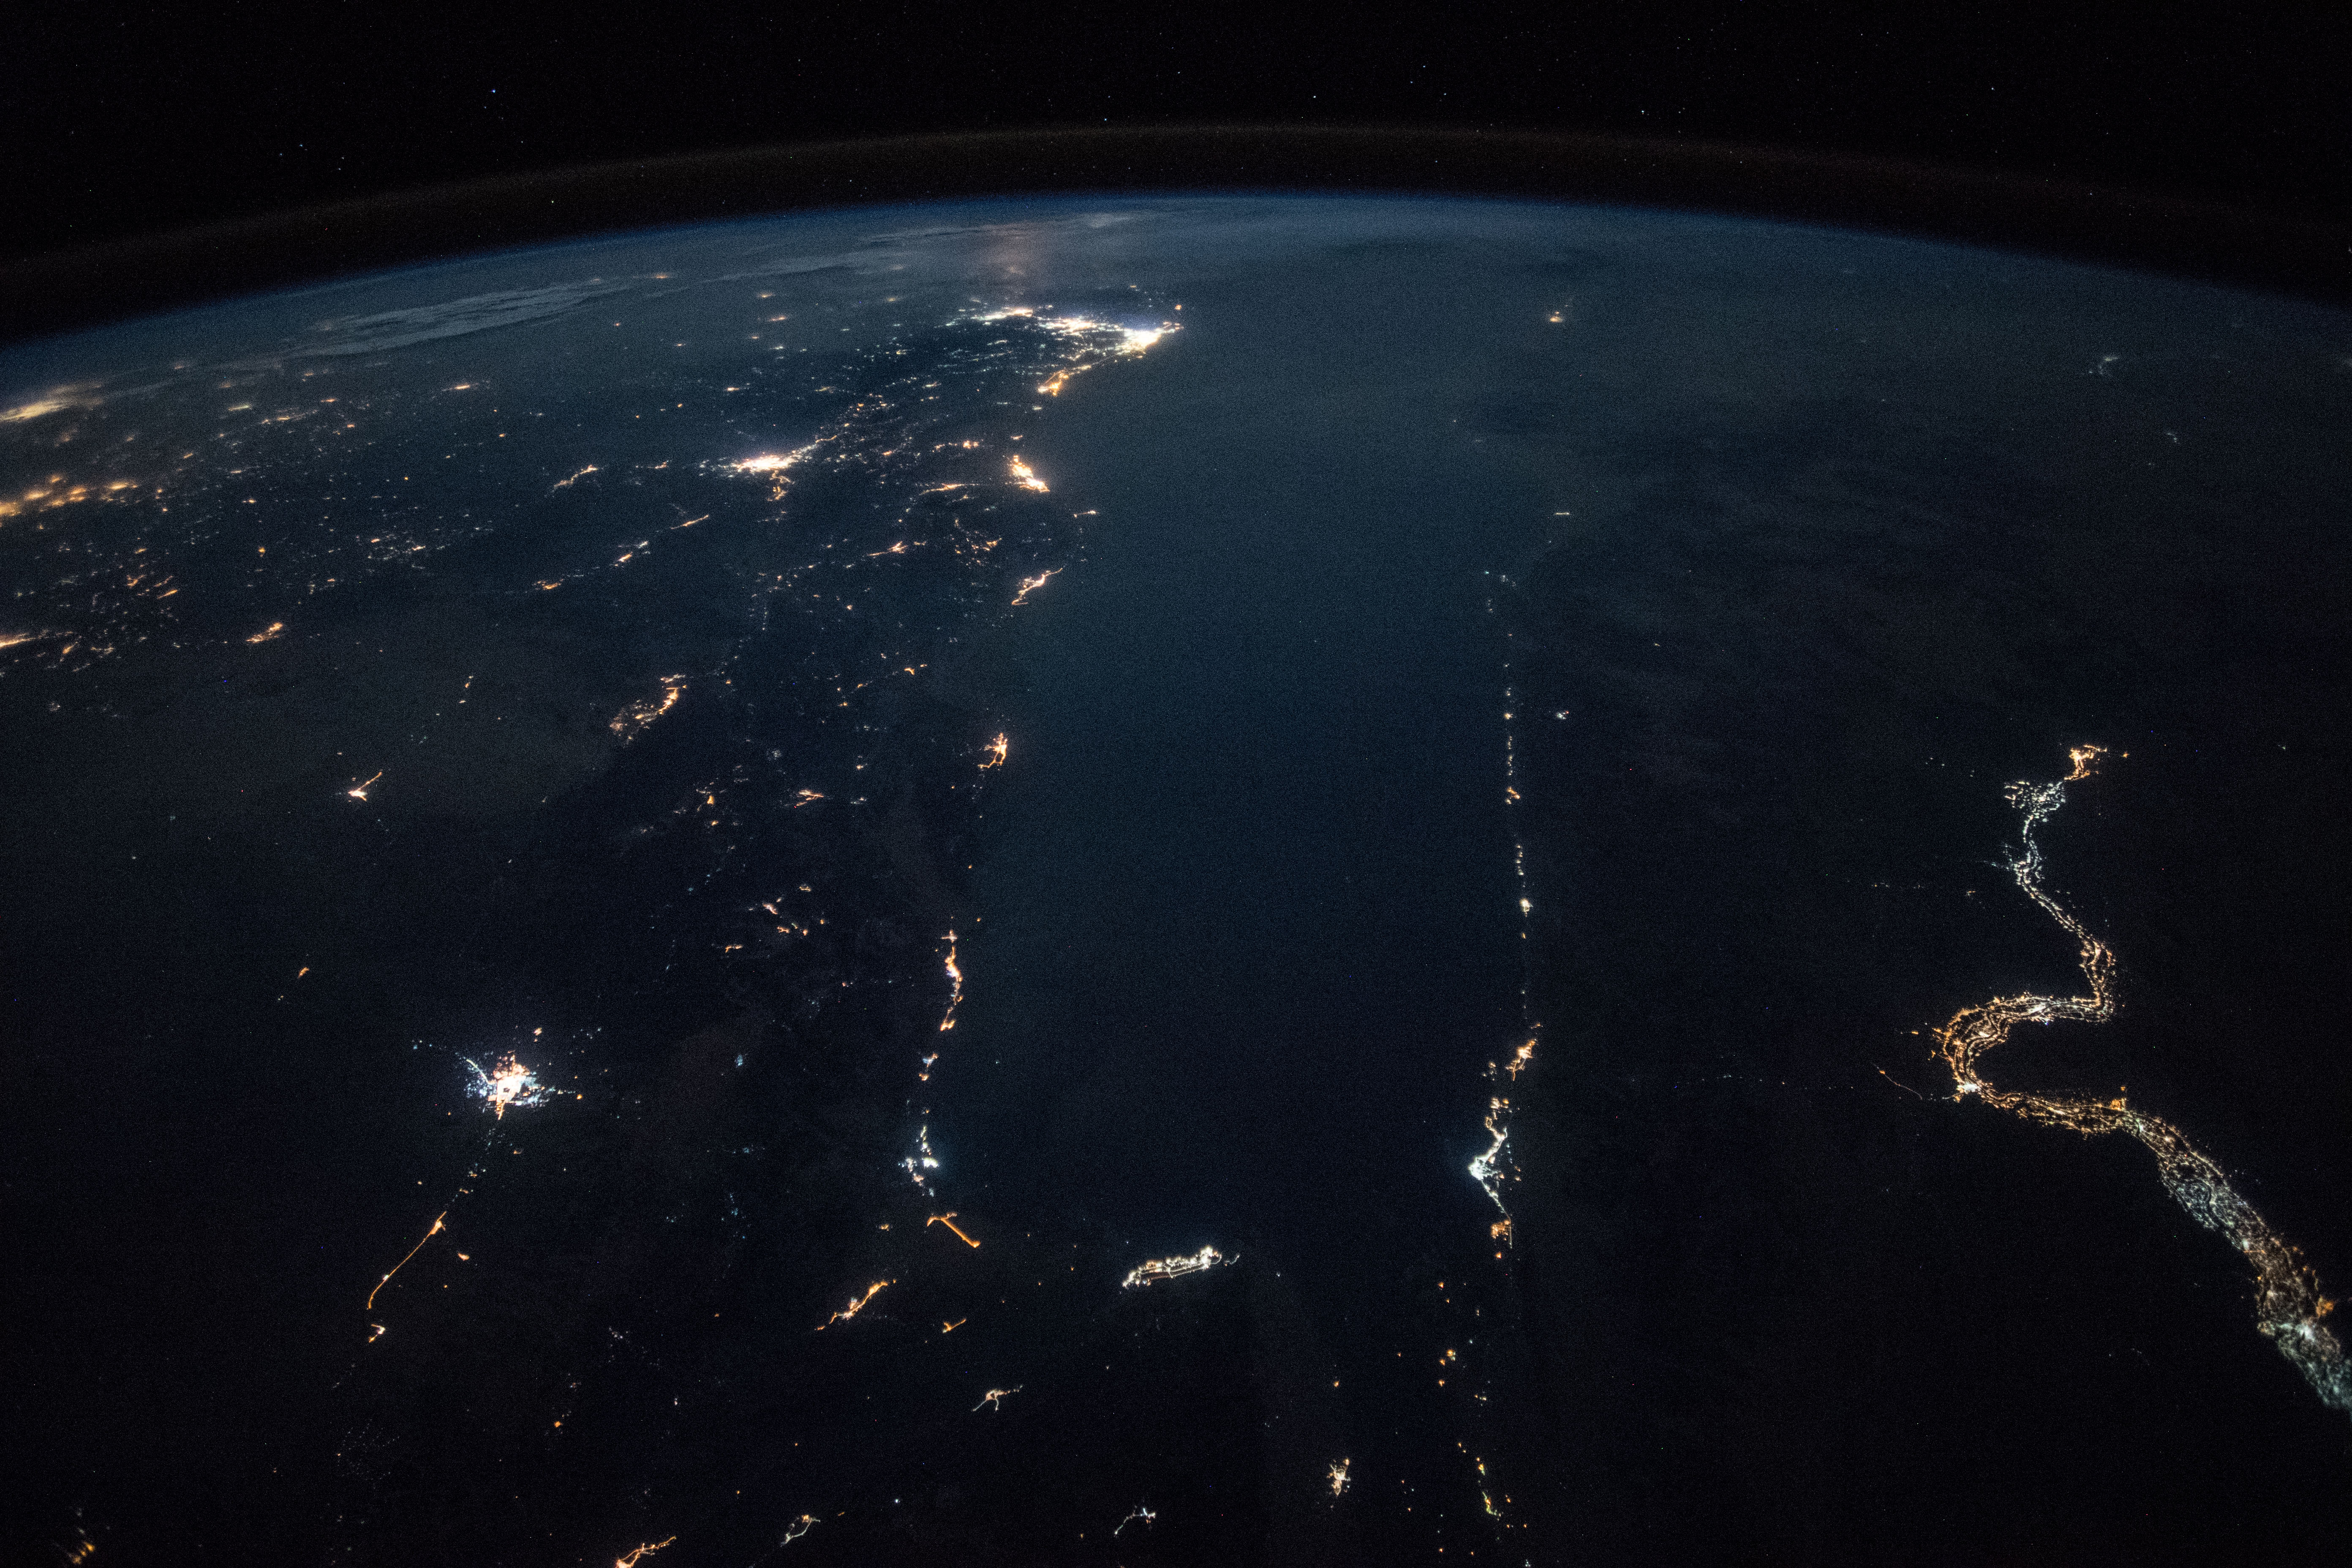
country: SAUDI ARABIA
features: GULF OF SUEZ, GULF OF AQABA, HEJAZ MOUNTAINS, TABUK CITY, RAS MOHAMMED CITY, SHARM EL-SHEIKH CITY, NILE RIVER, EARTH LIMB, NIGHT
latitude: 27.1
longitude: 35.4
